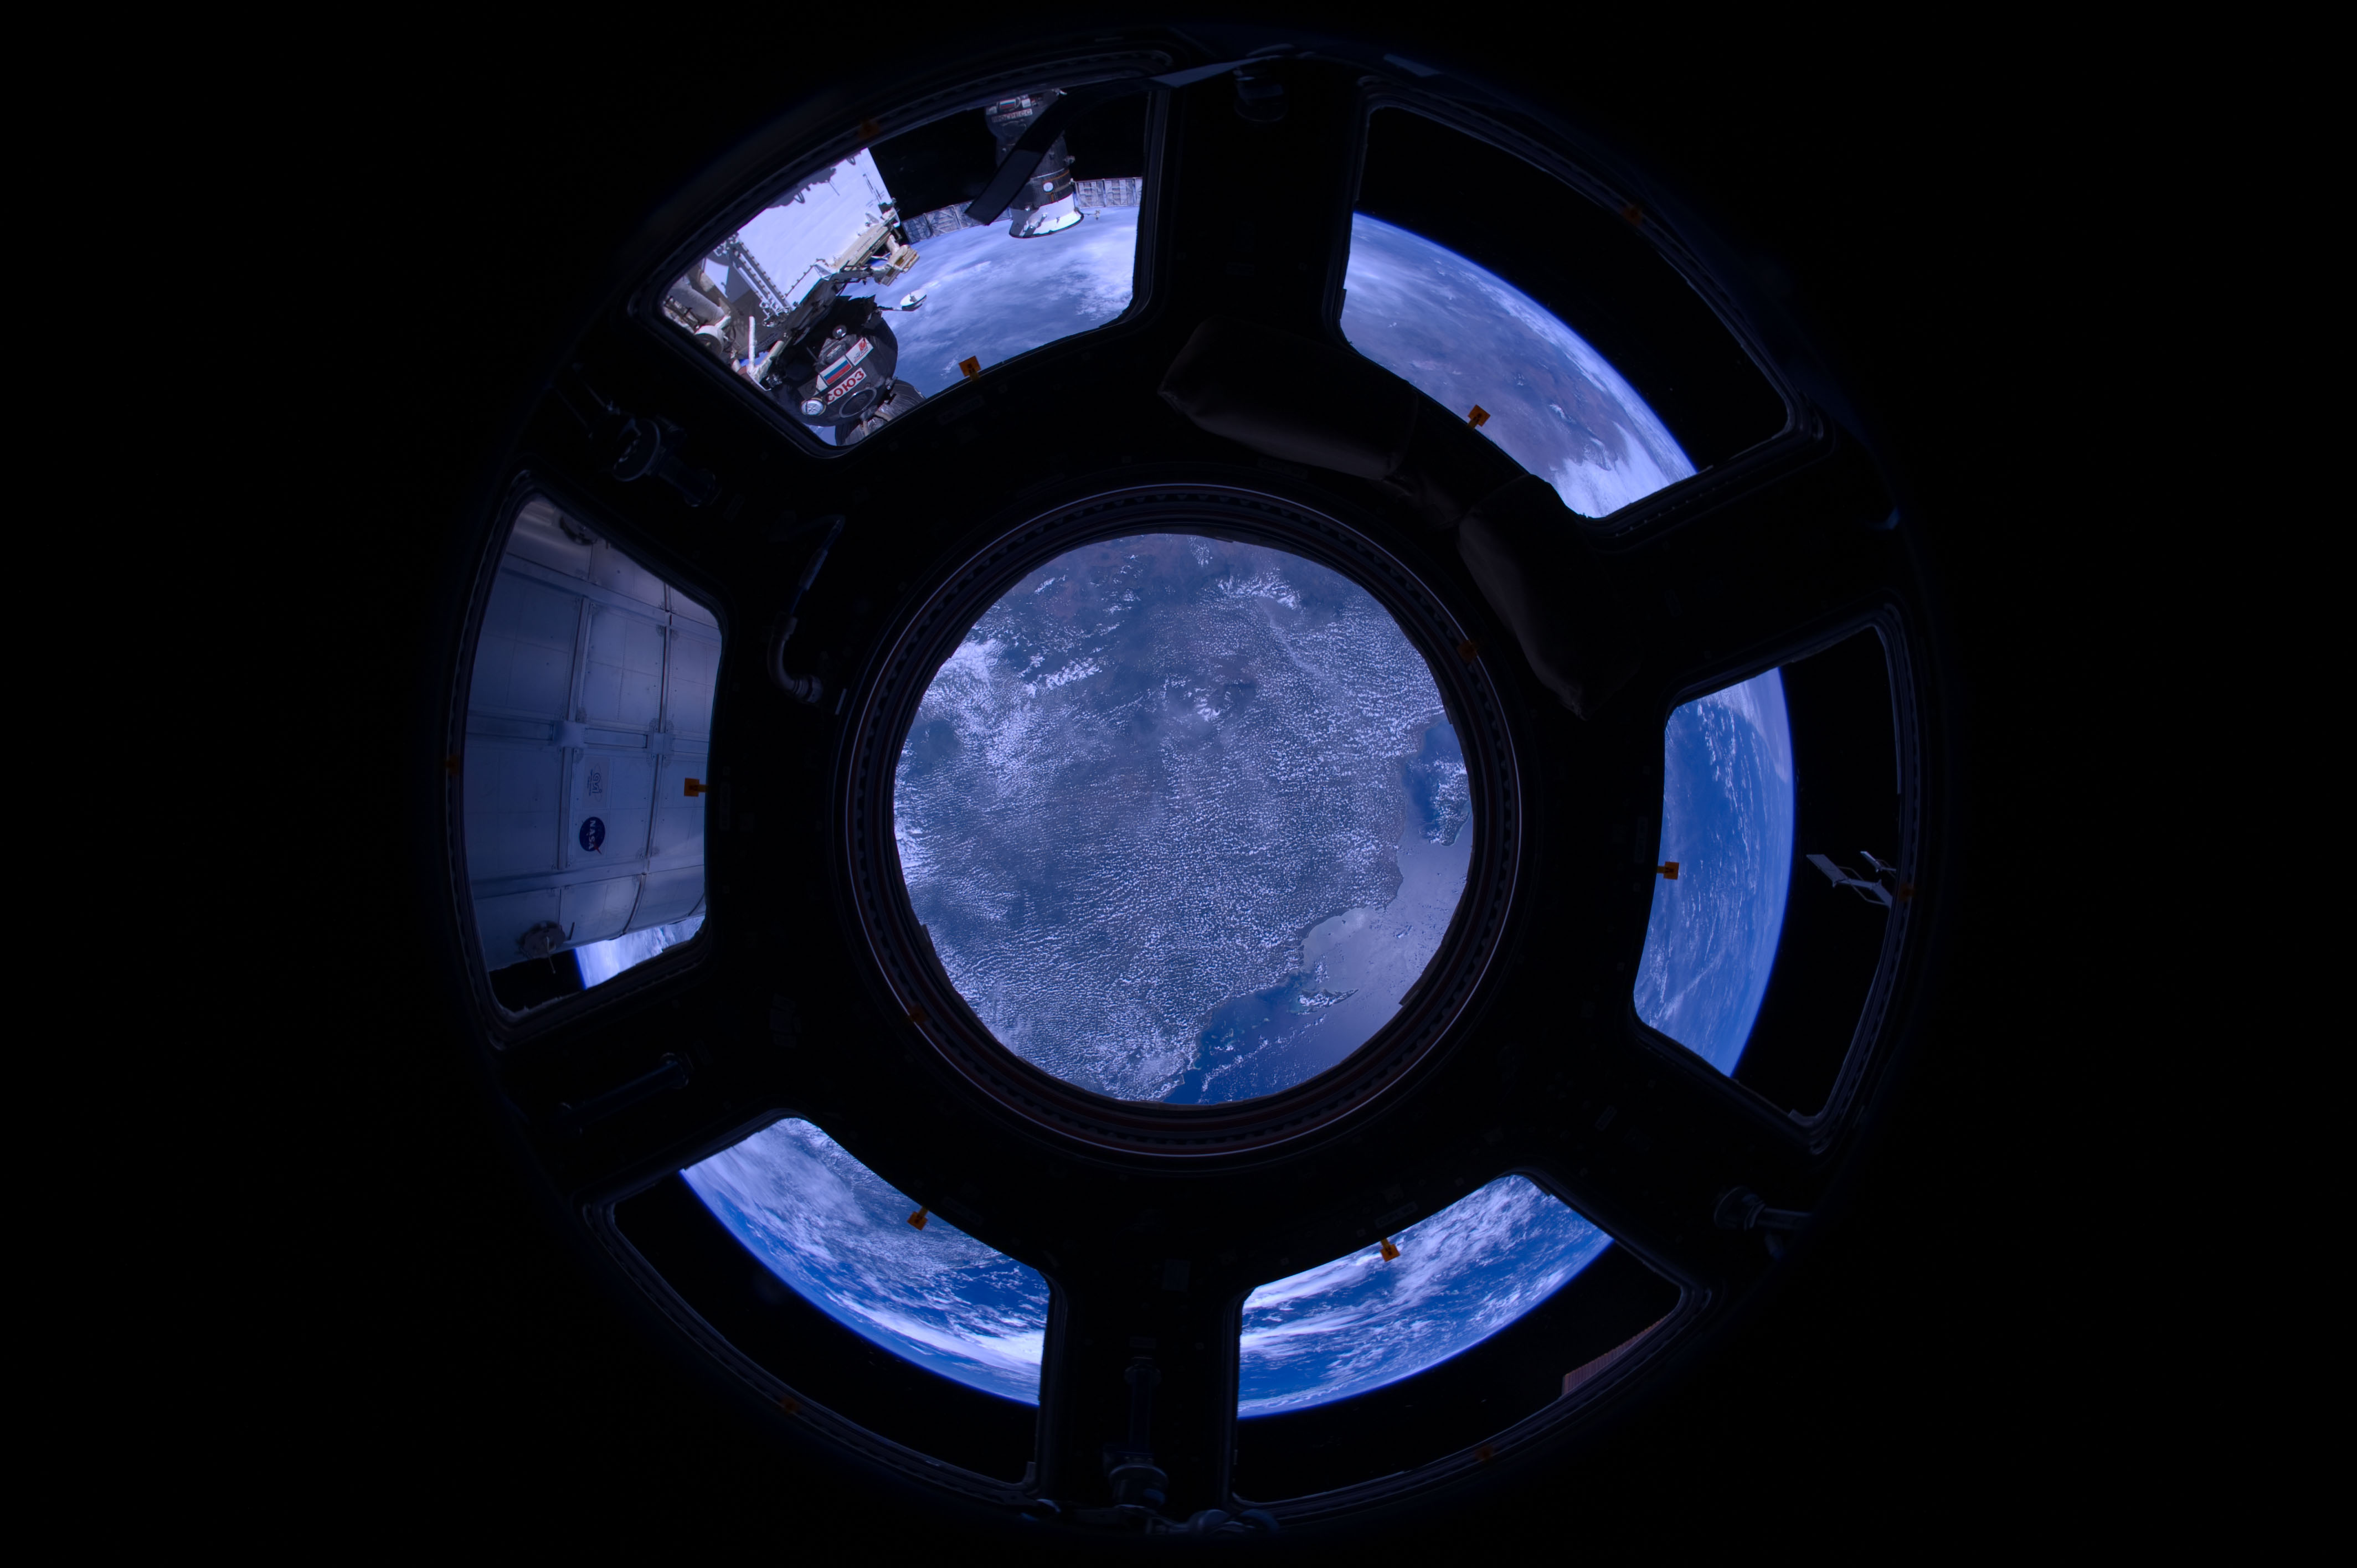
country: TANZANIA
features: MAHENGE SCARP, ULUGURU MTS., ZANZIBAR
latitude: -8.0
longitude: 38.5
